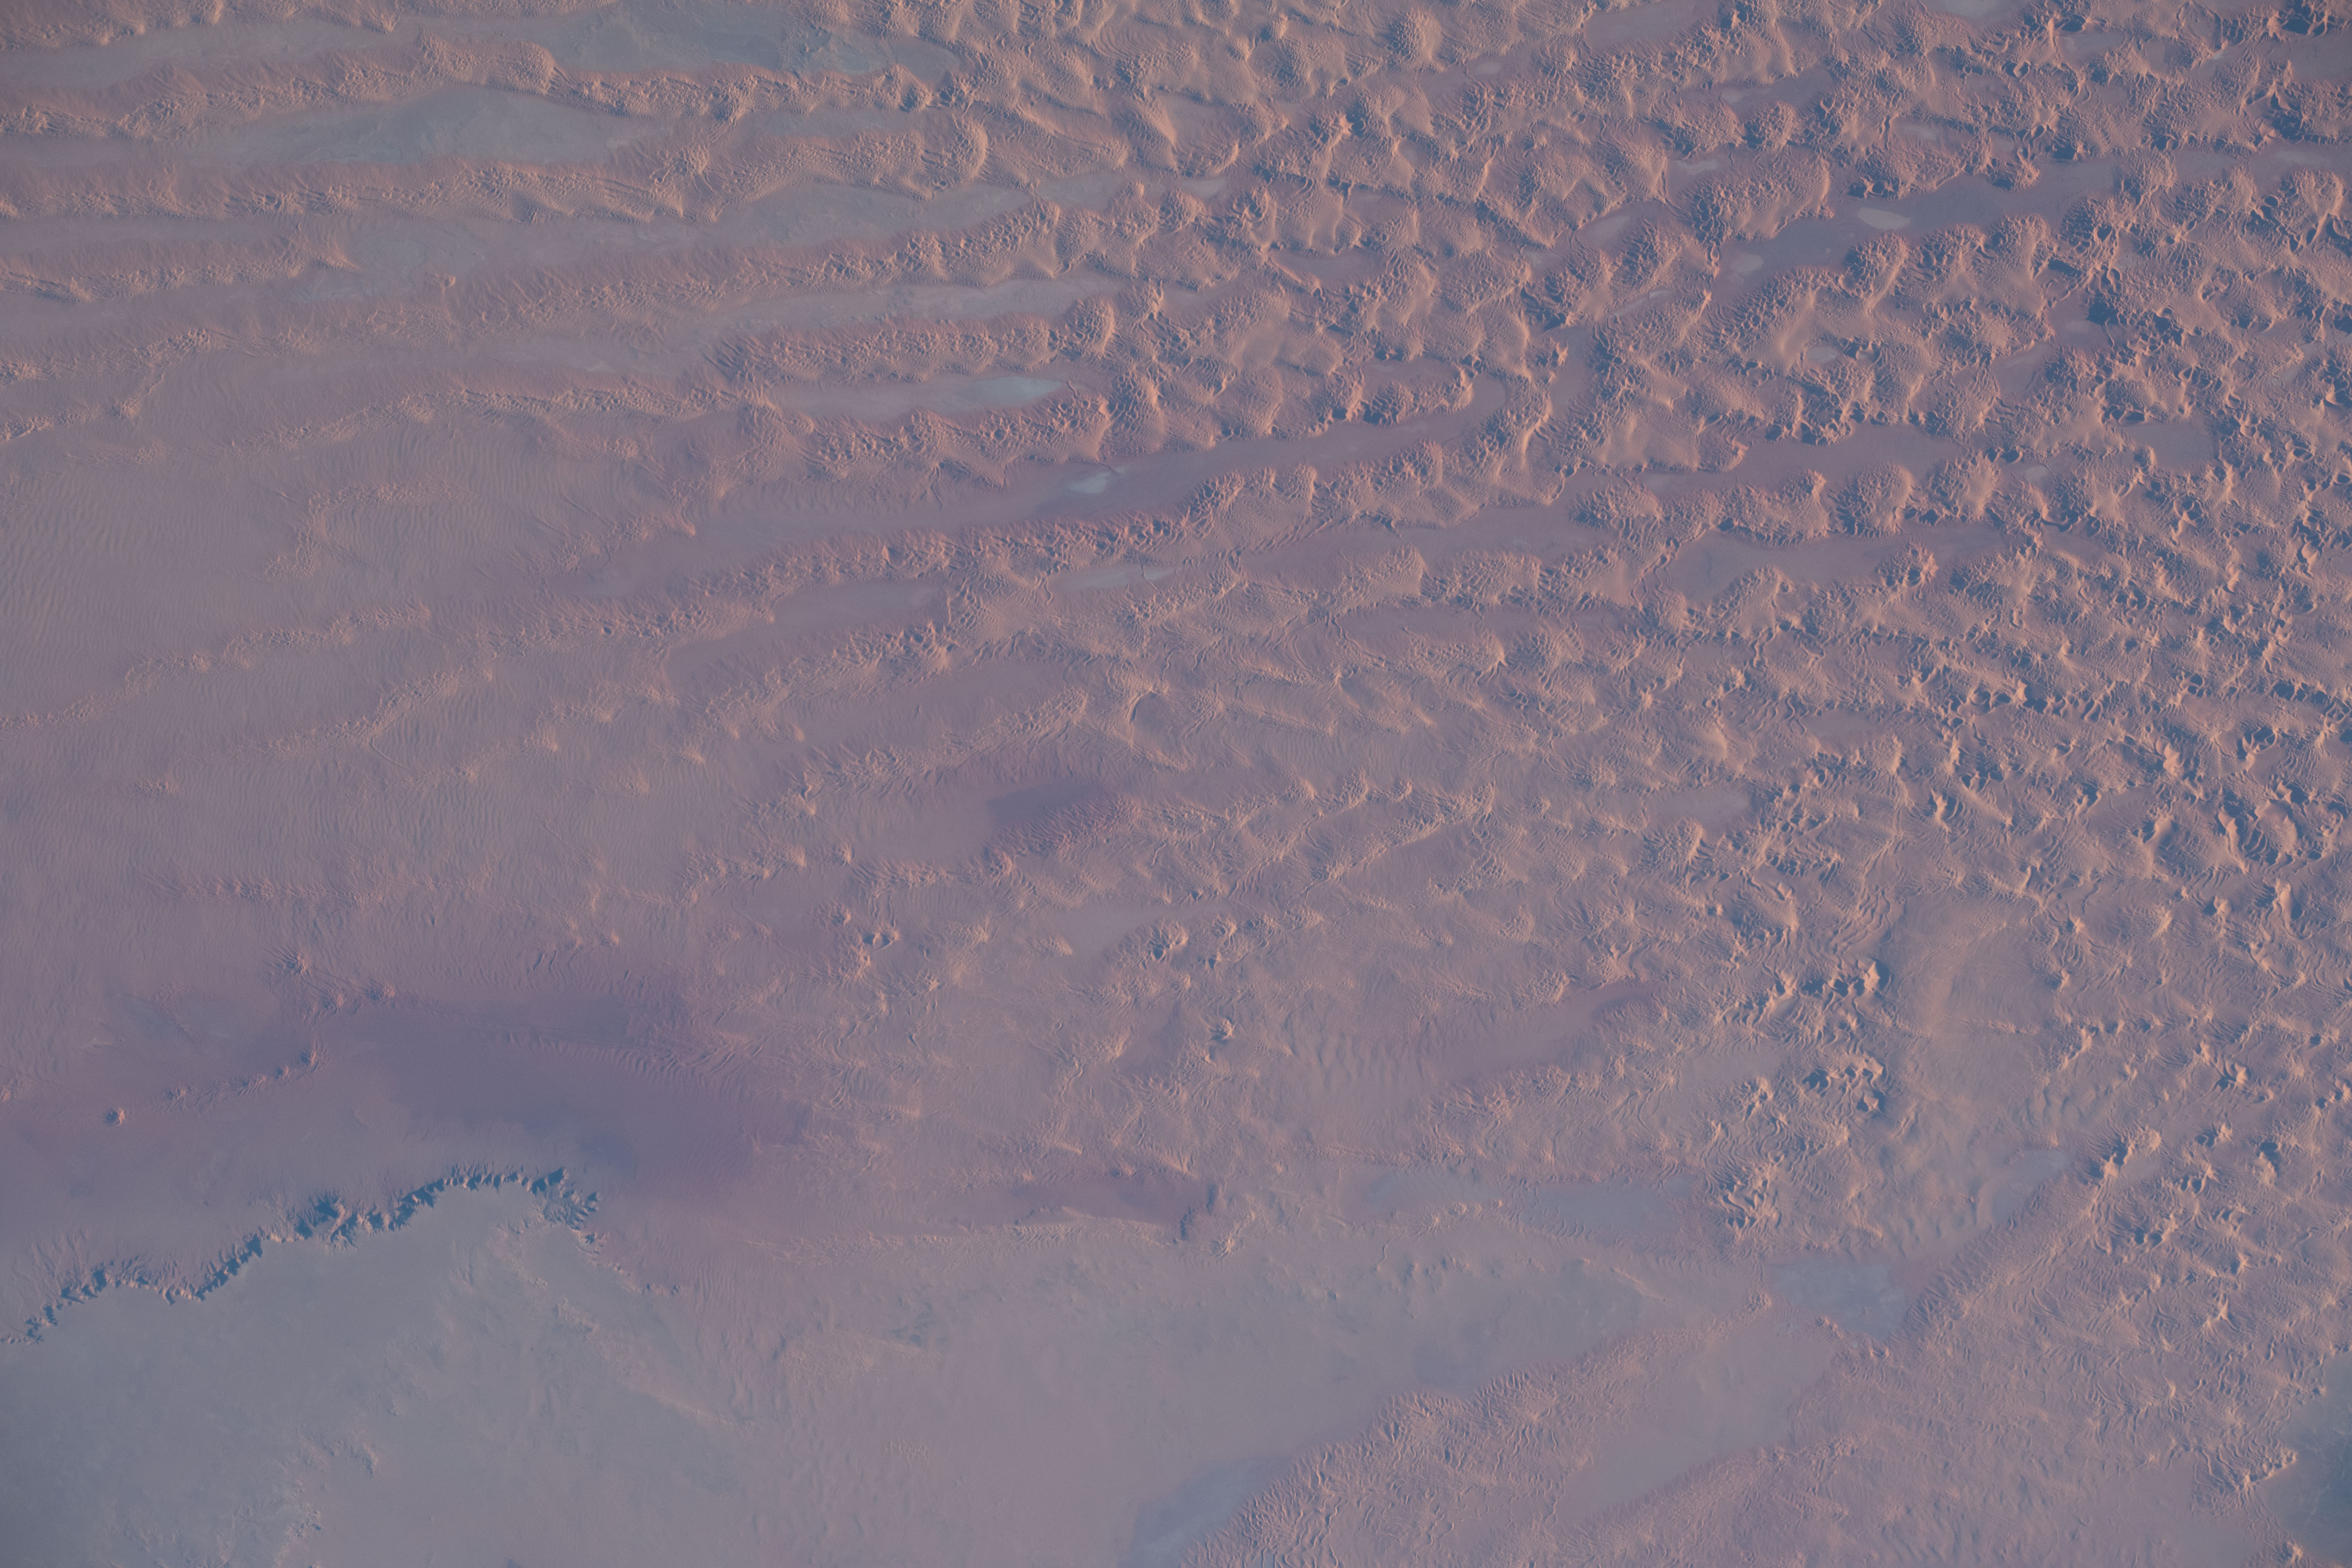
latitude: 27.7
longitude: 10.5
